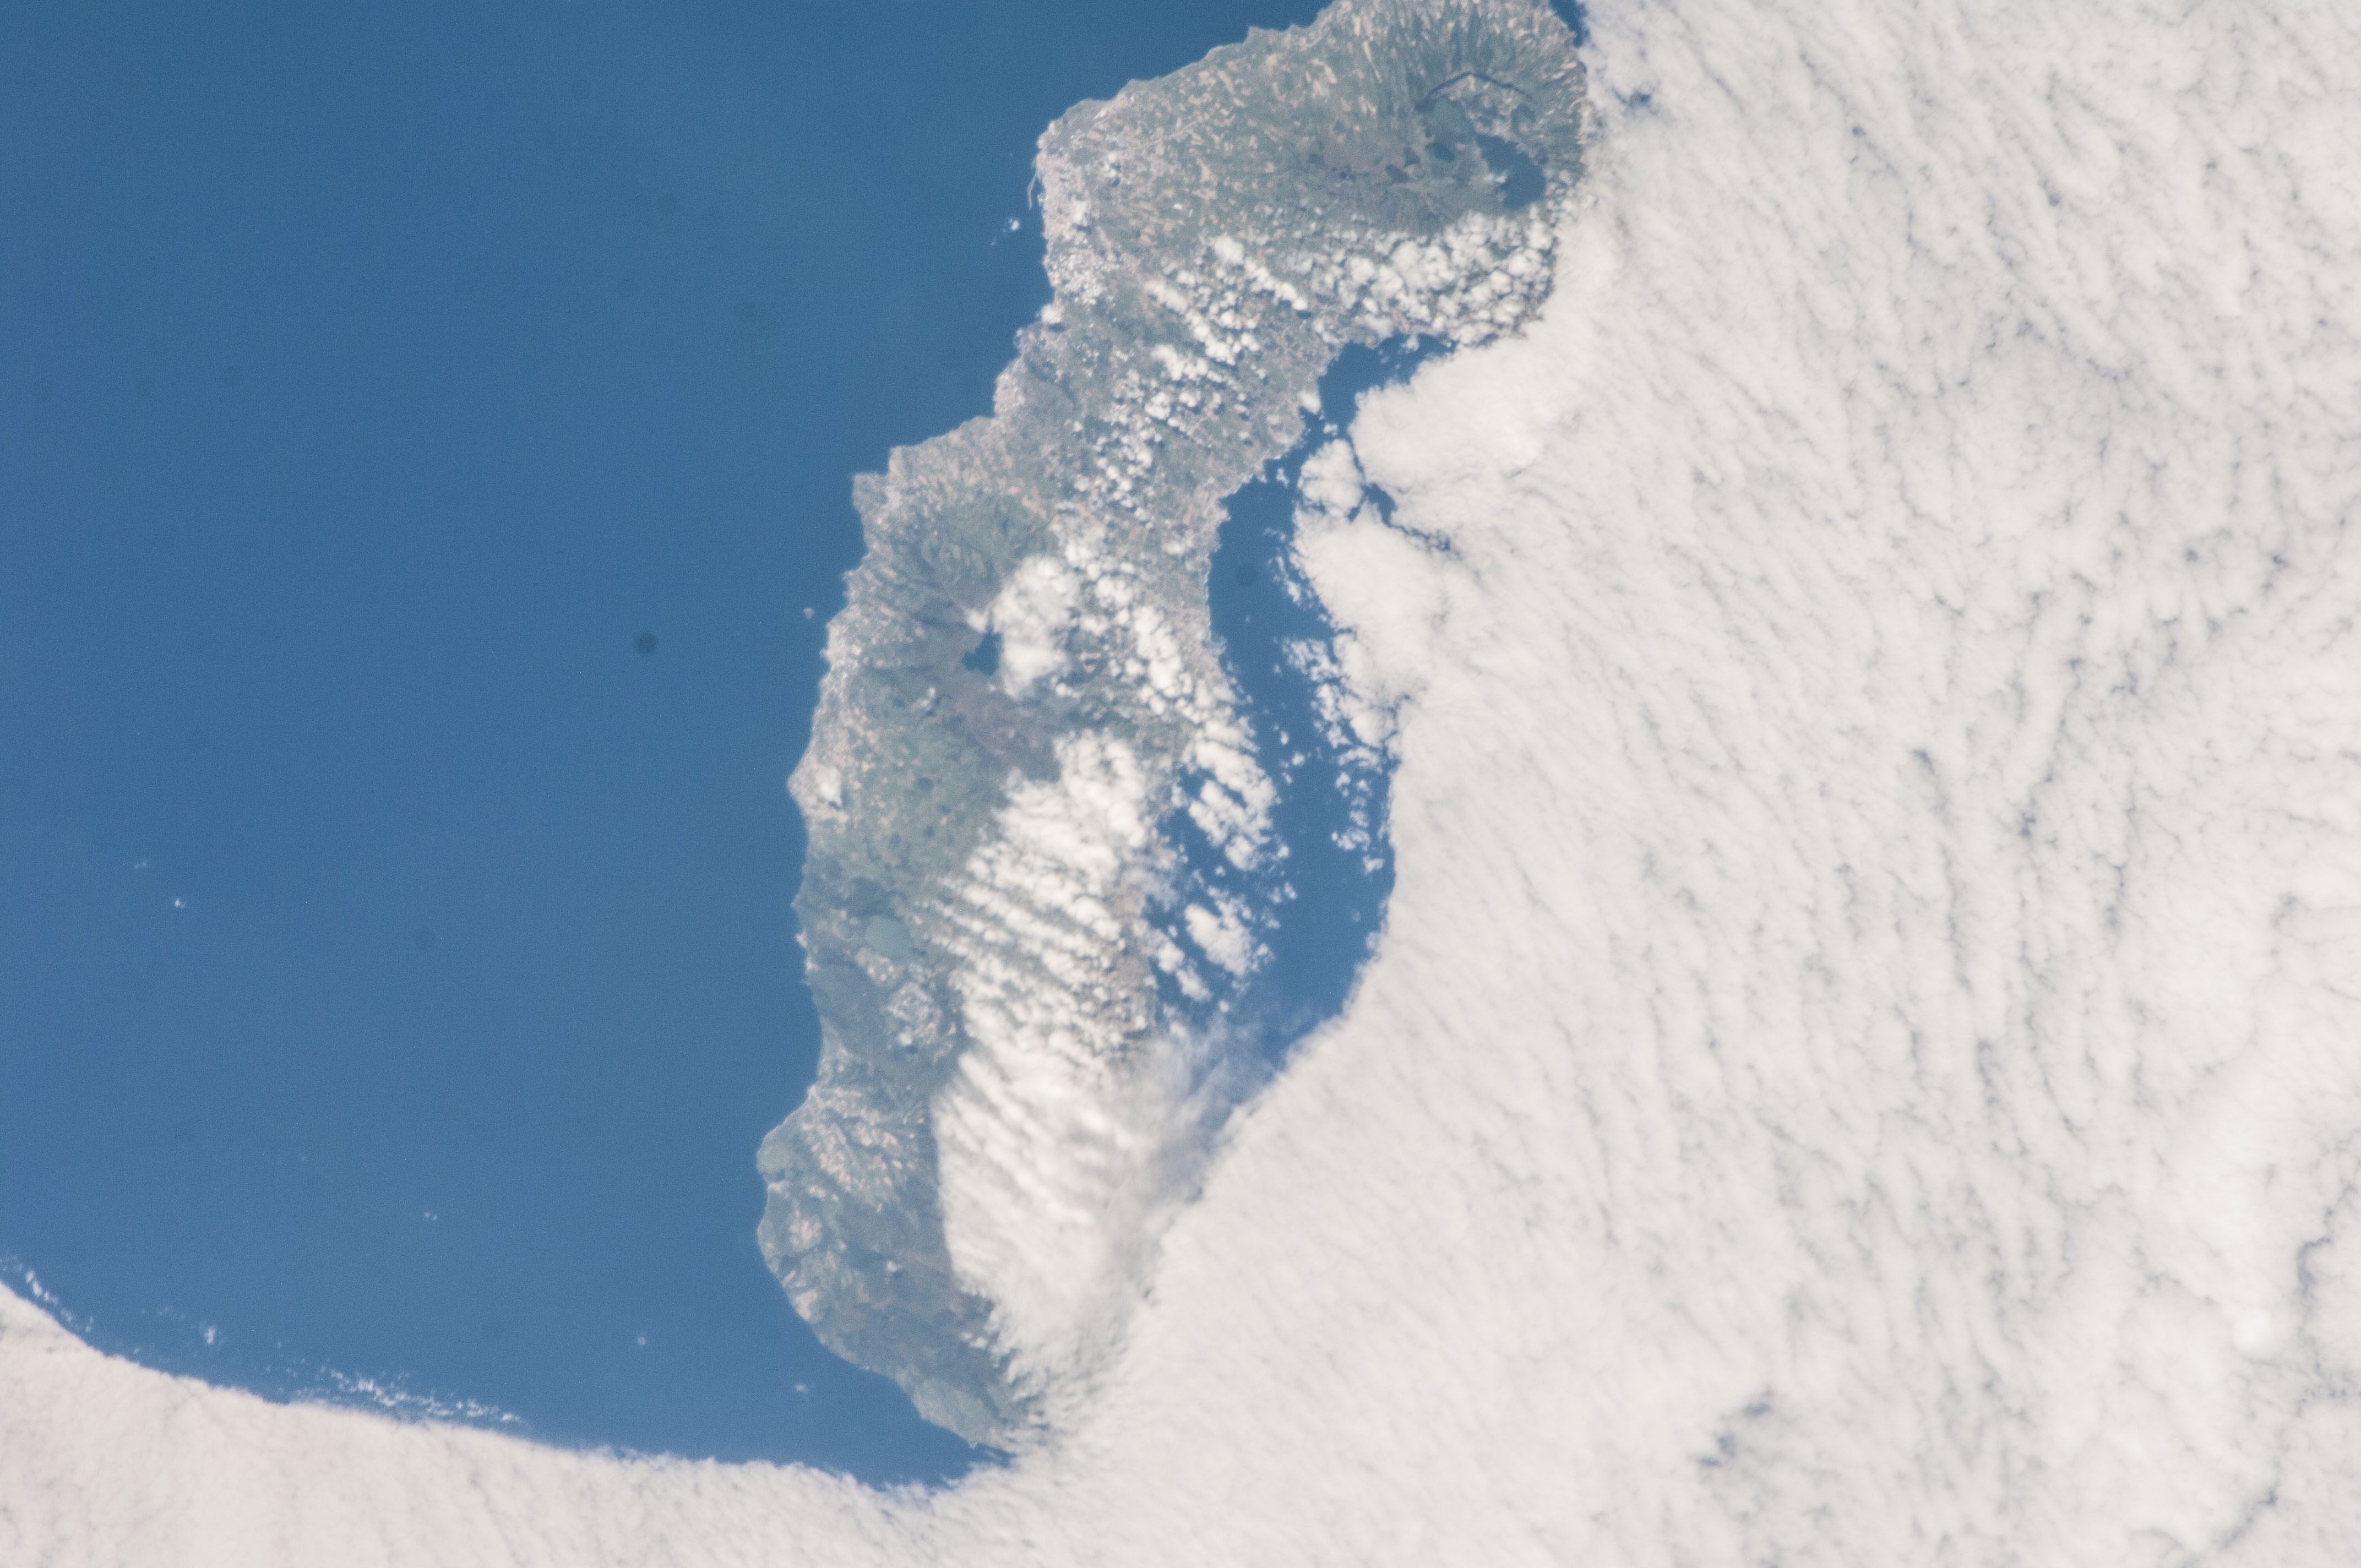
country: AZORES
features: SAO MIGUEL I.
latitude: 37.8
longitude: -25.6
